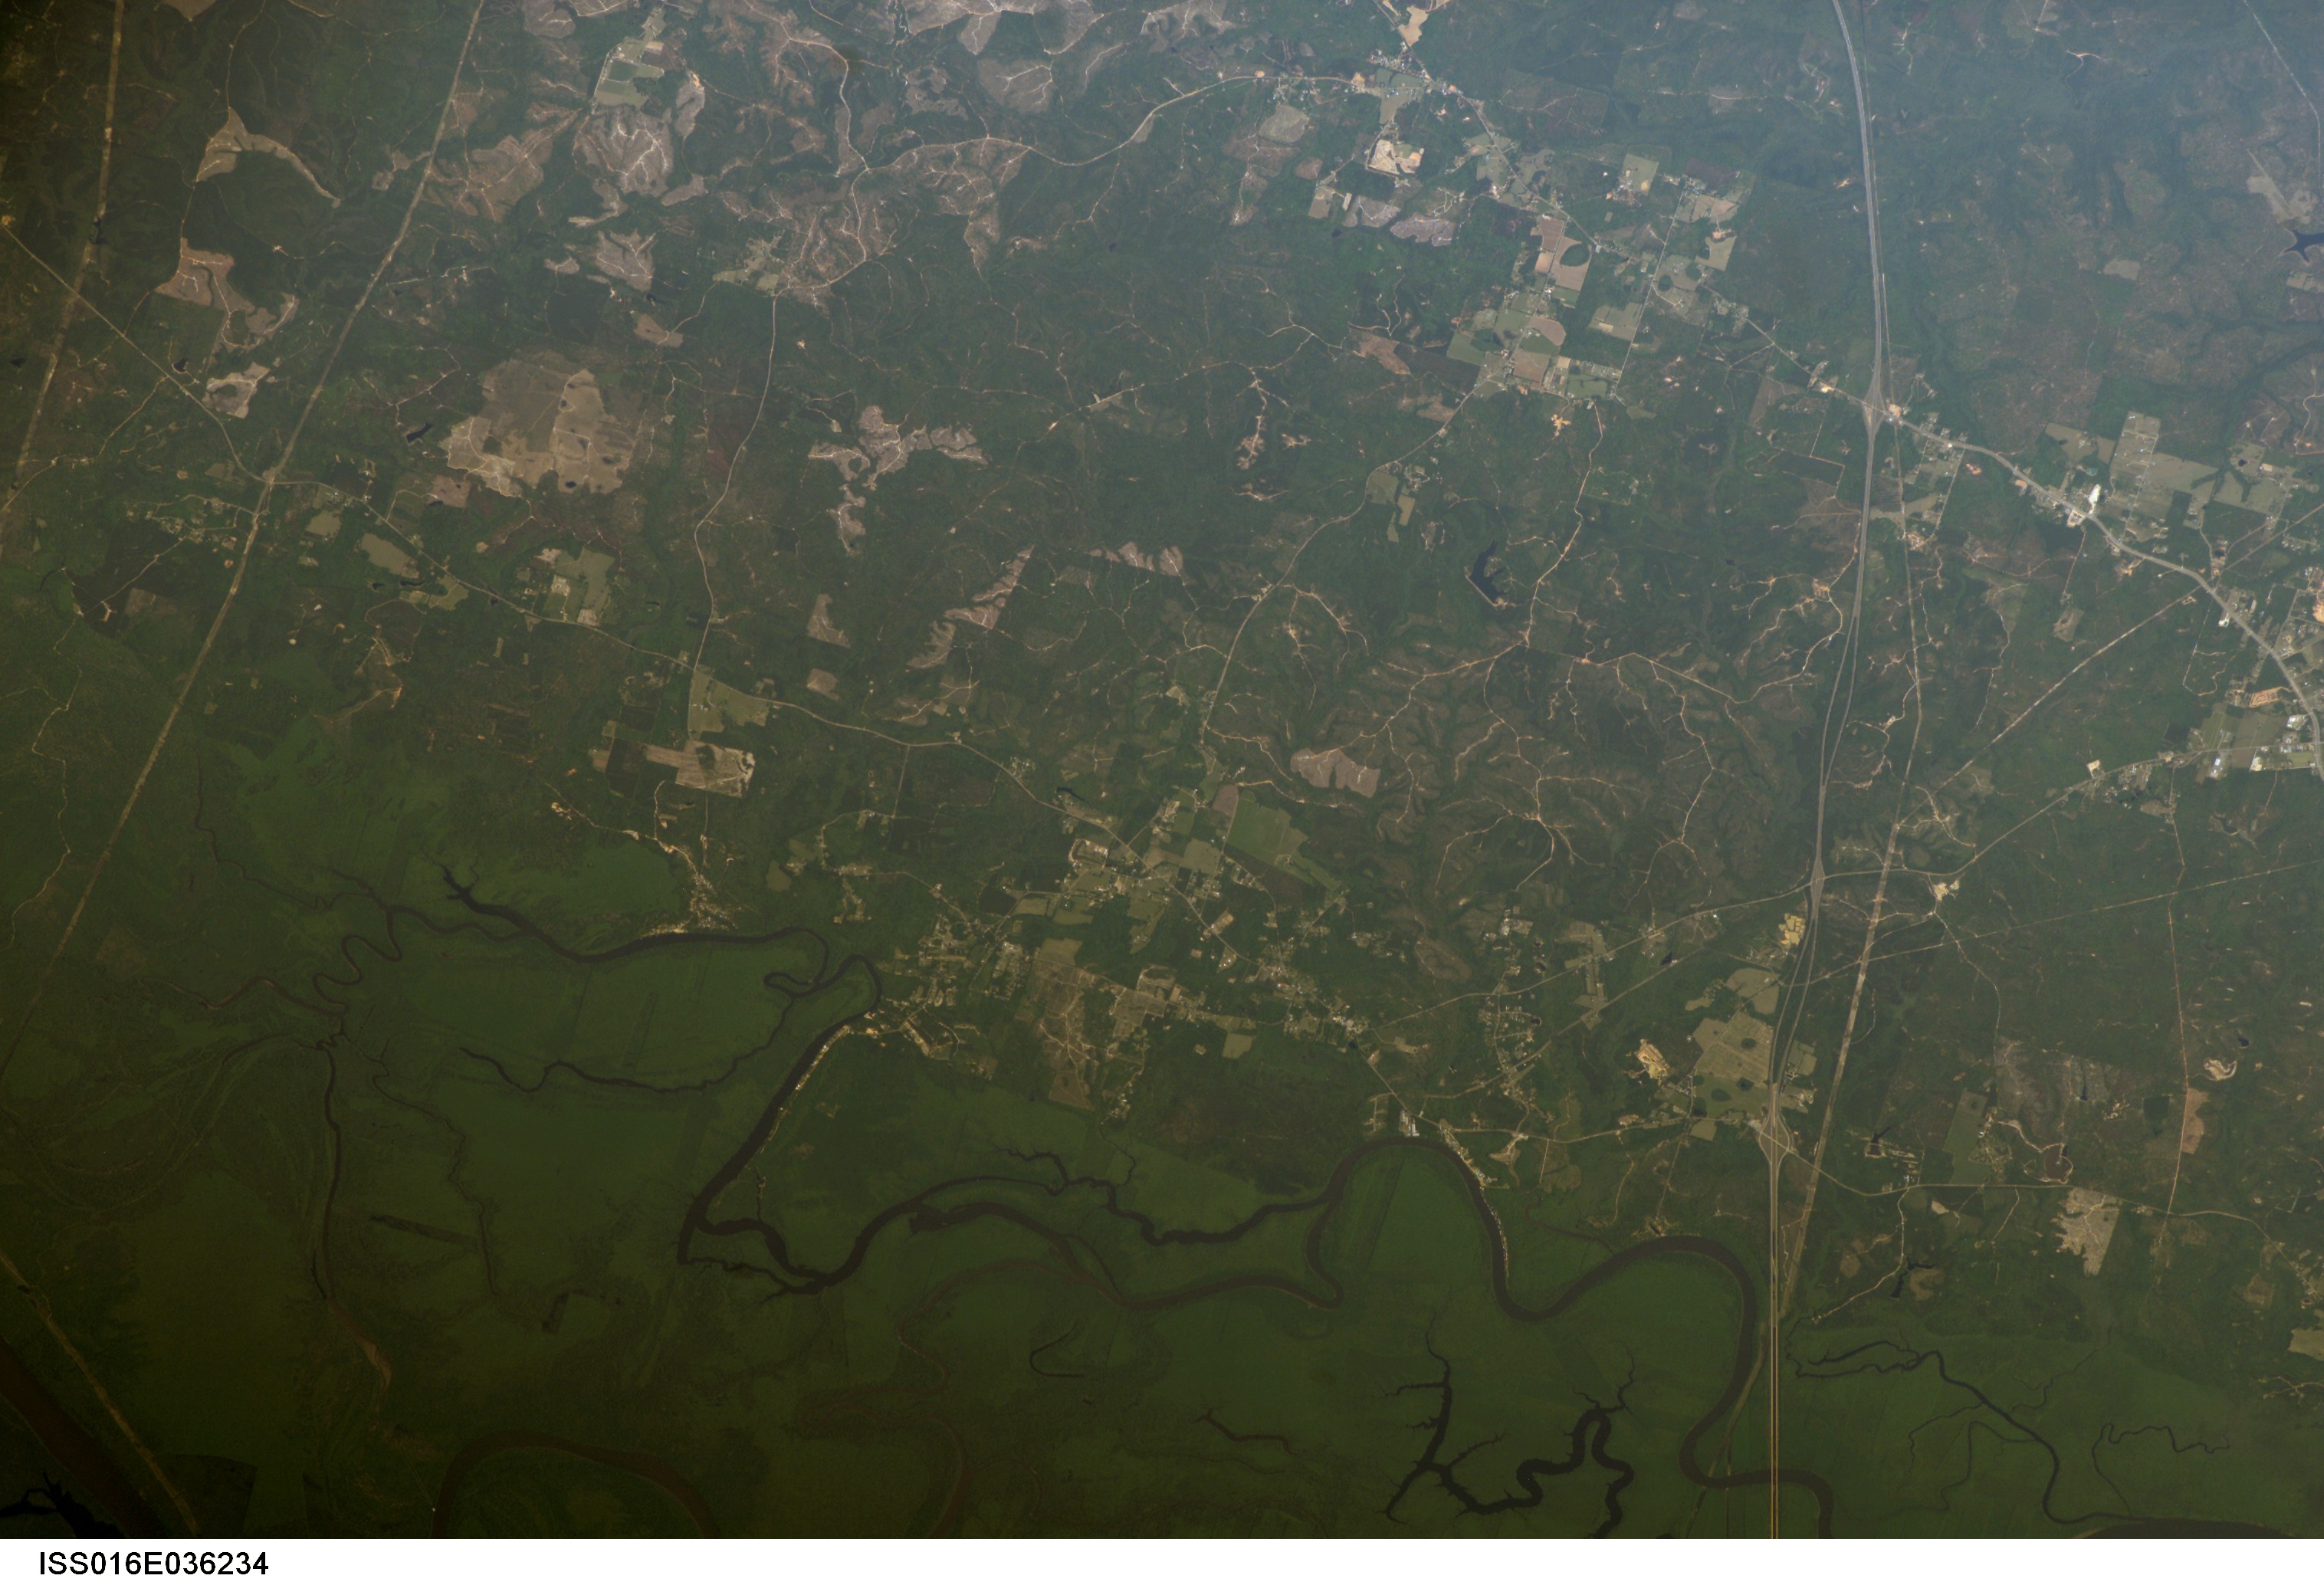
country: USA-ALABAMA
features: ALABAMA R. FLOODPLAIN, MARSH
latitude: 31.0
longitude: -87.8
